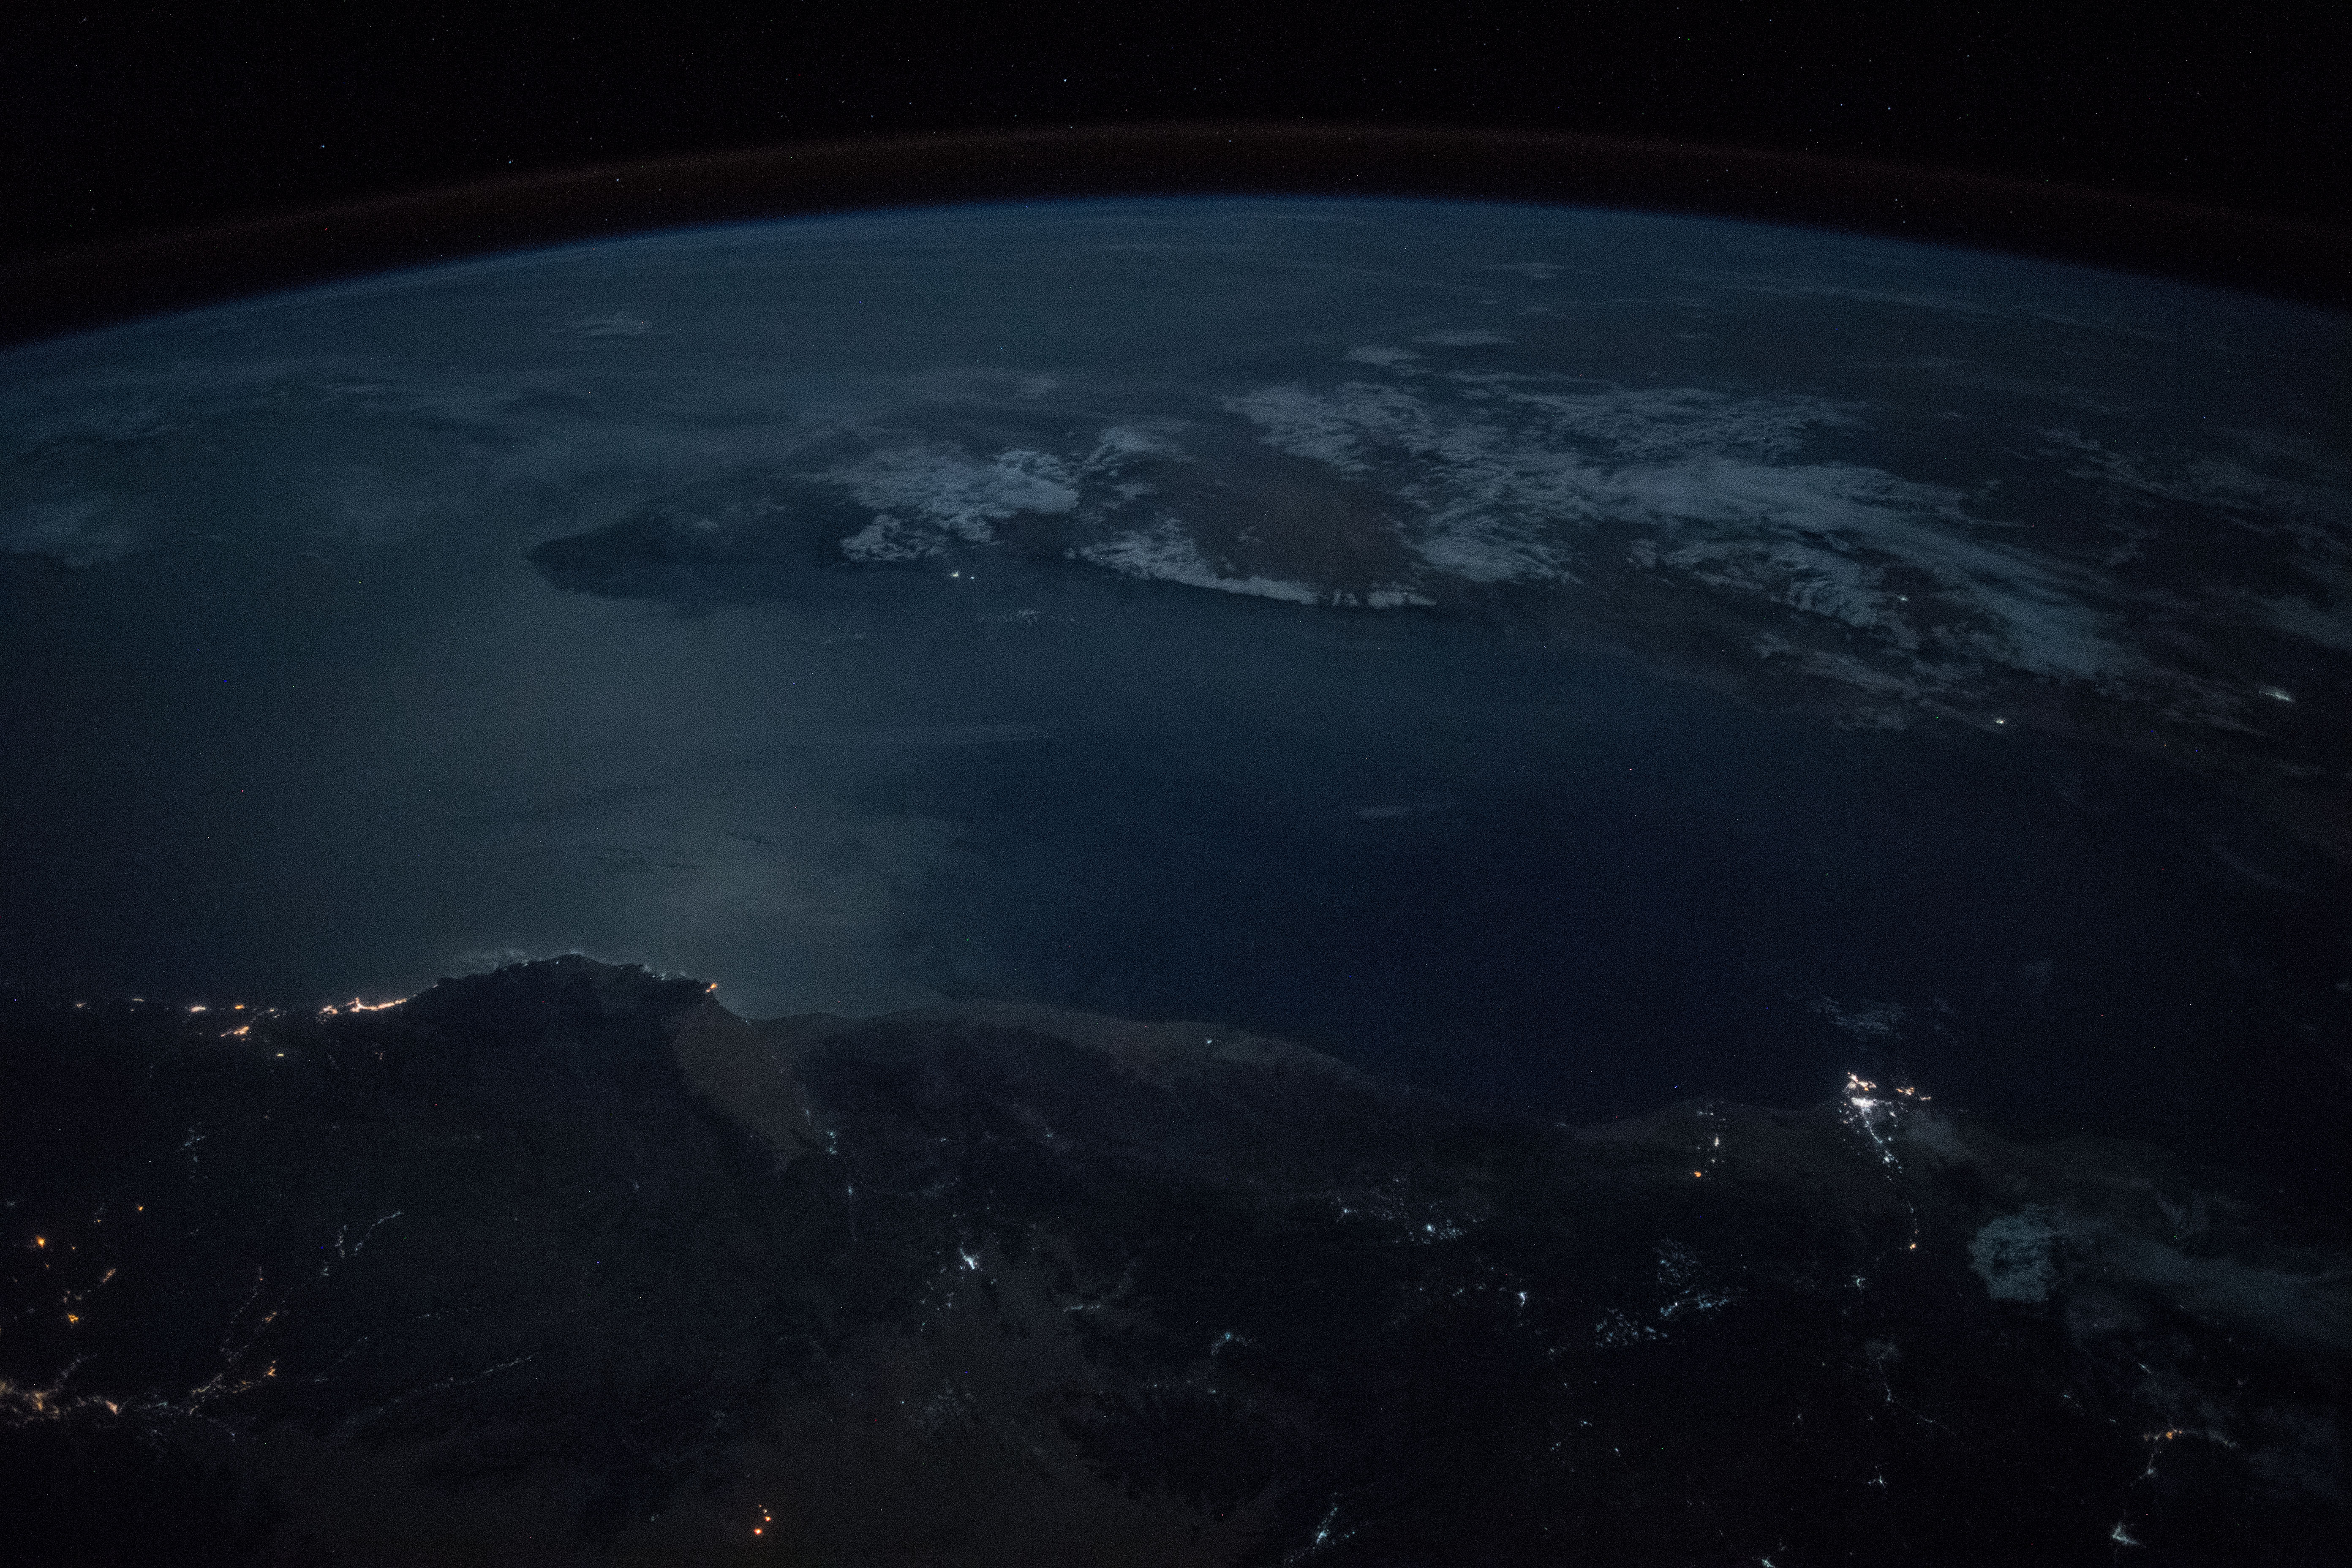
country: SOMALIA
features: OGO MOUNTAINS, COAST, GULF OF ADEN, NIGHT, EARTH LIMB
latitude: 12.3
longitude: 47.8
